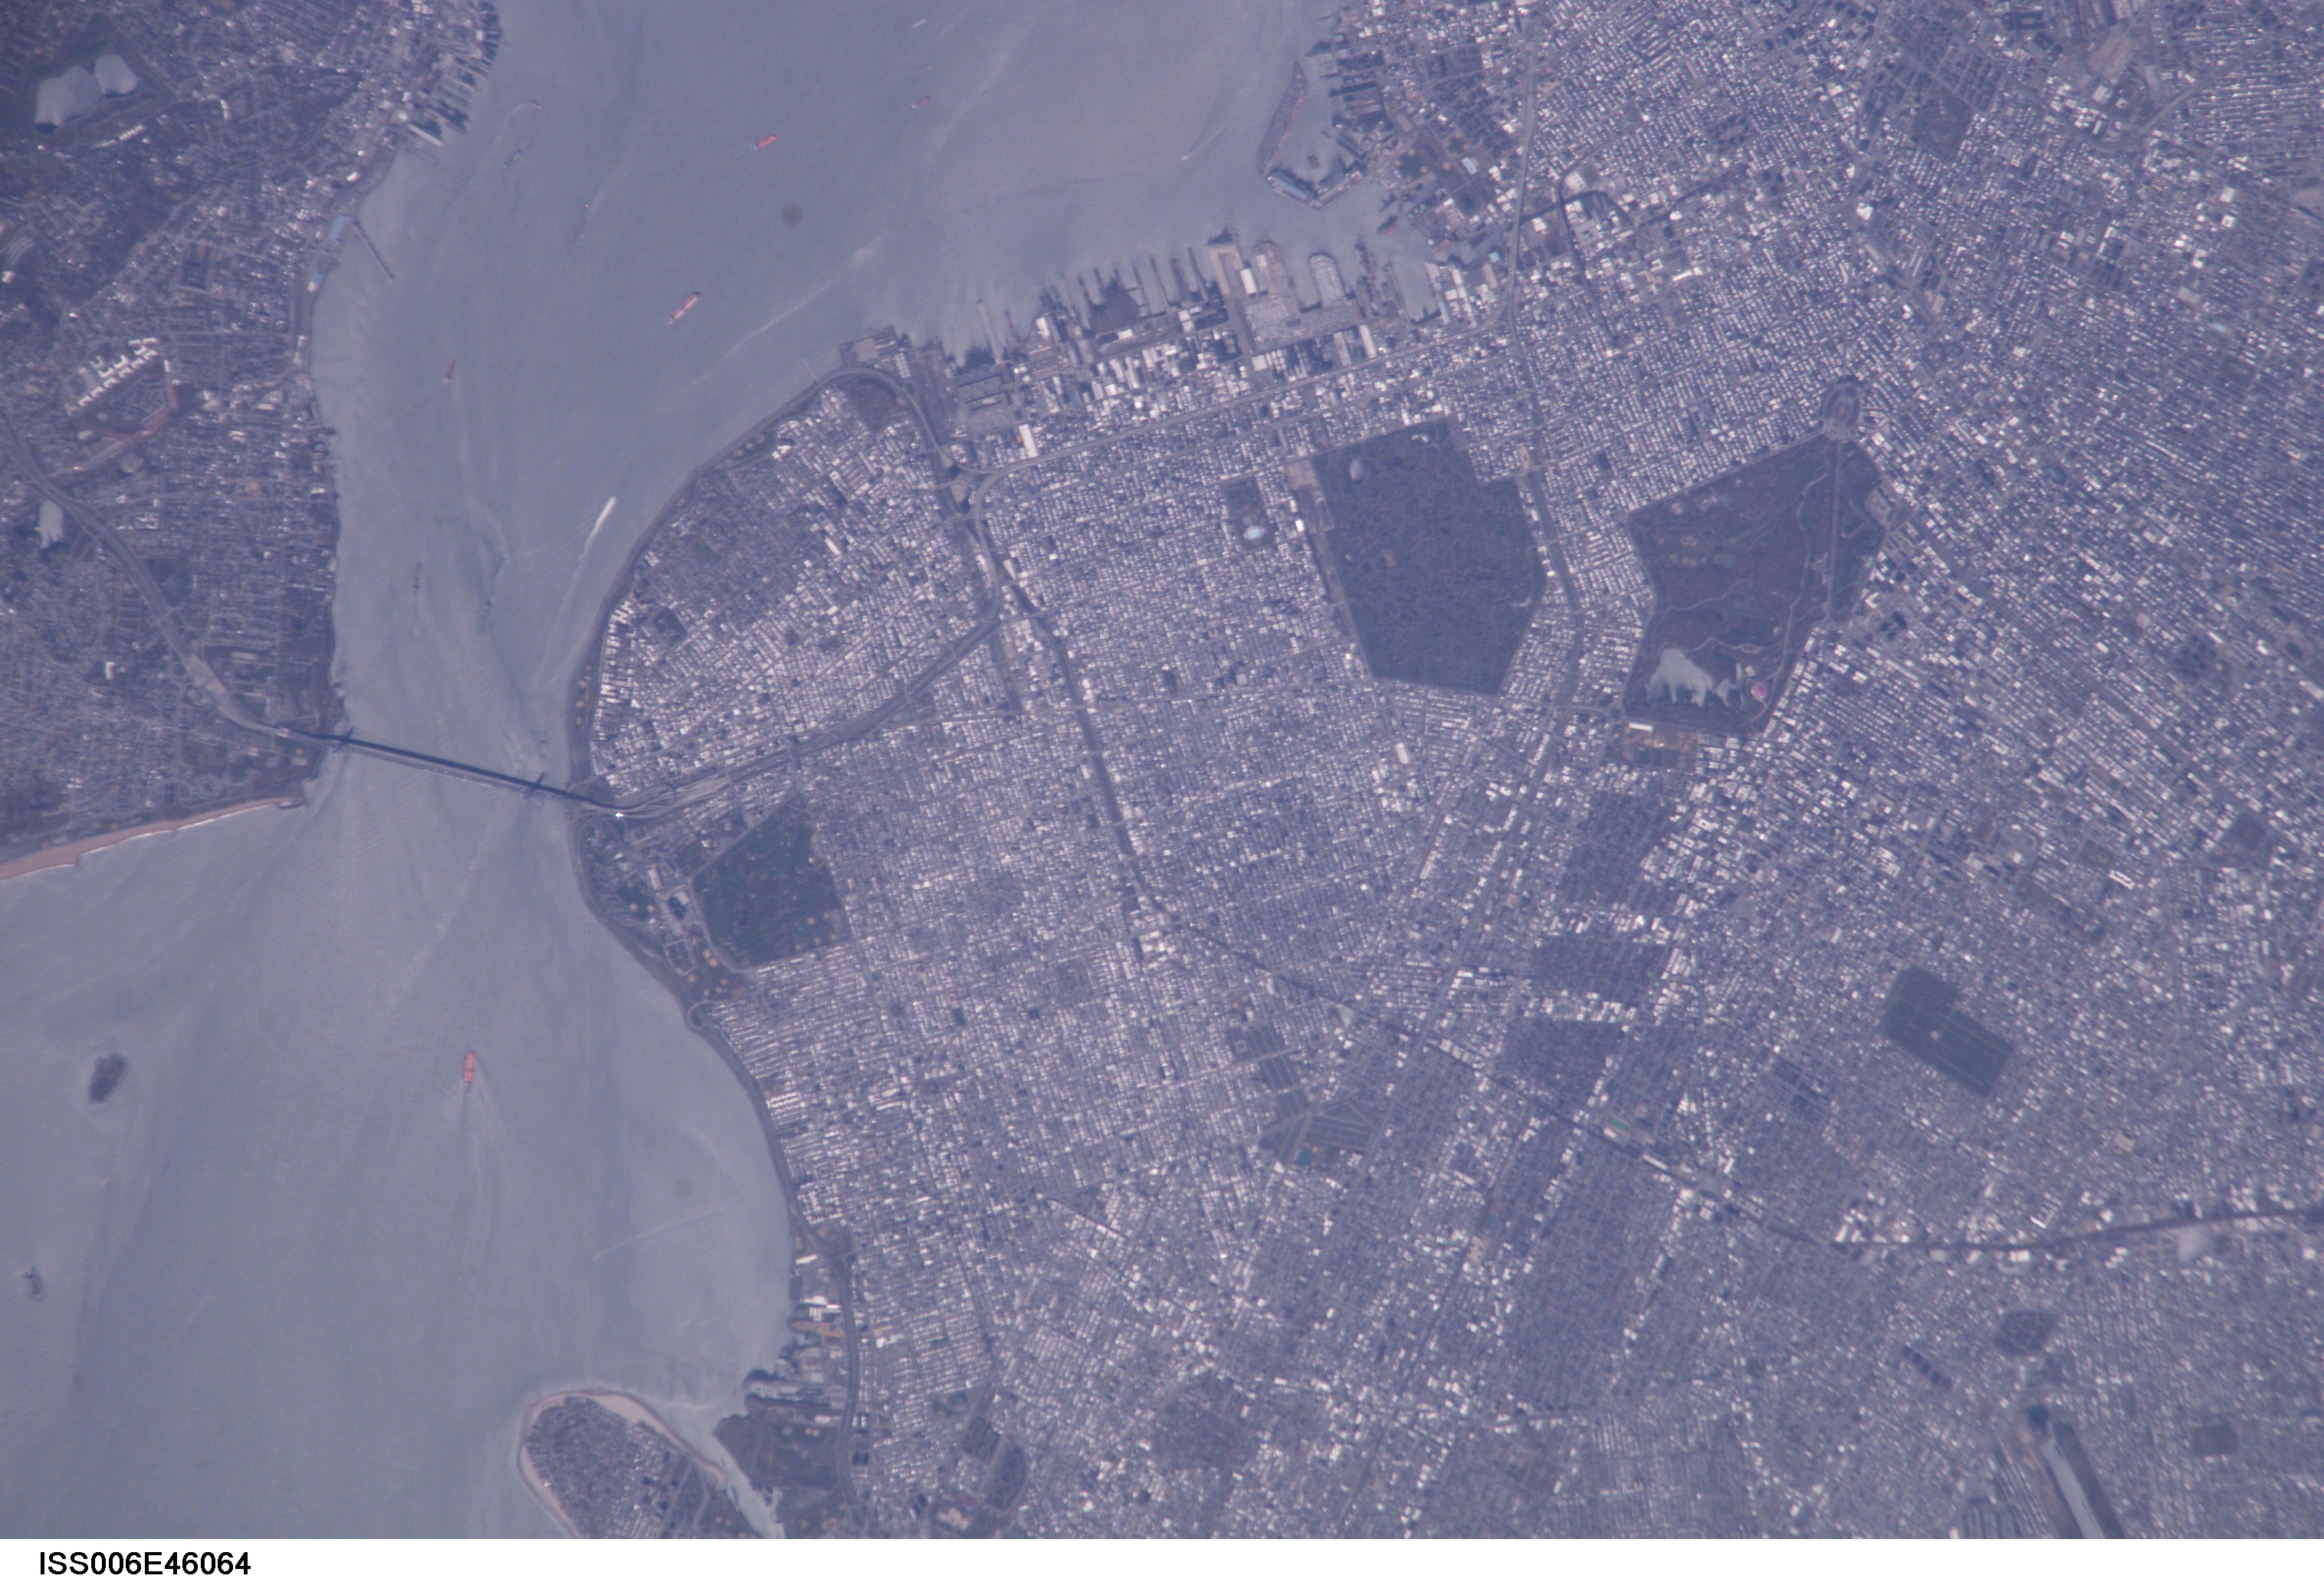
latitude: 40.5
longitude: -74.0
